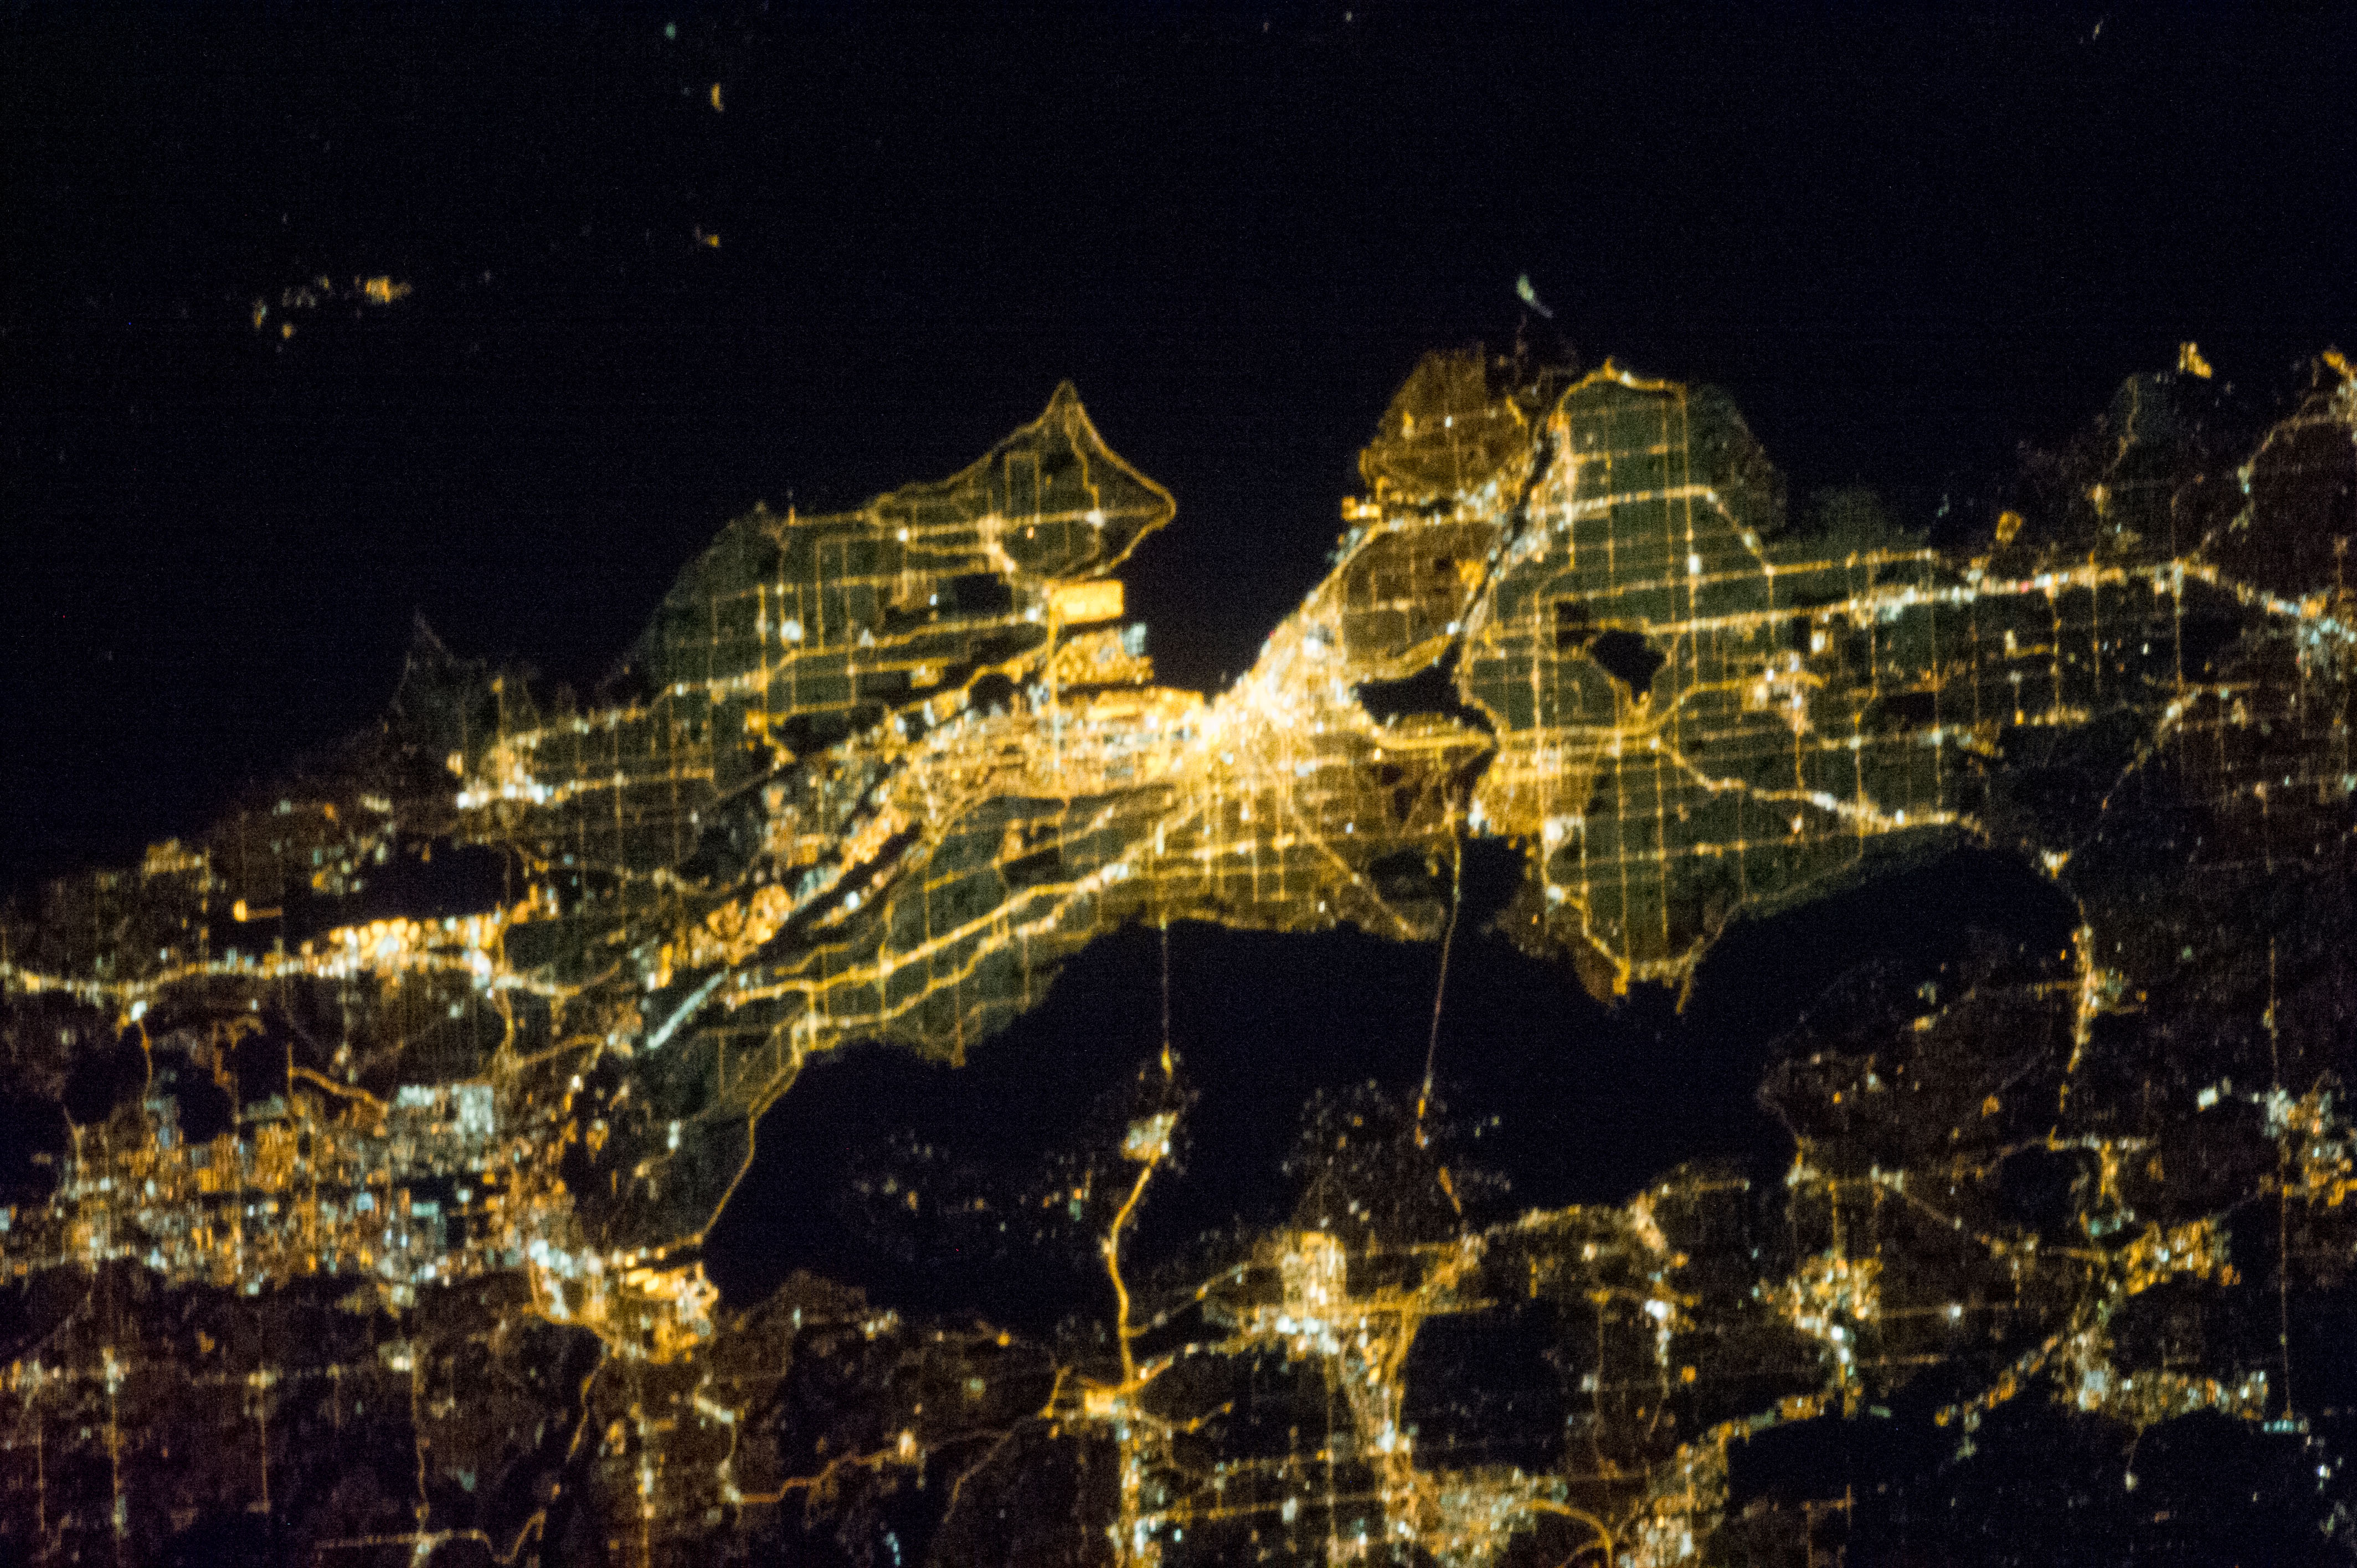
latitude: 47.6
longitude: -122.4
